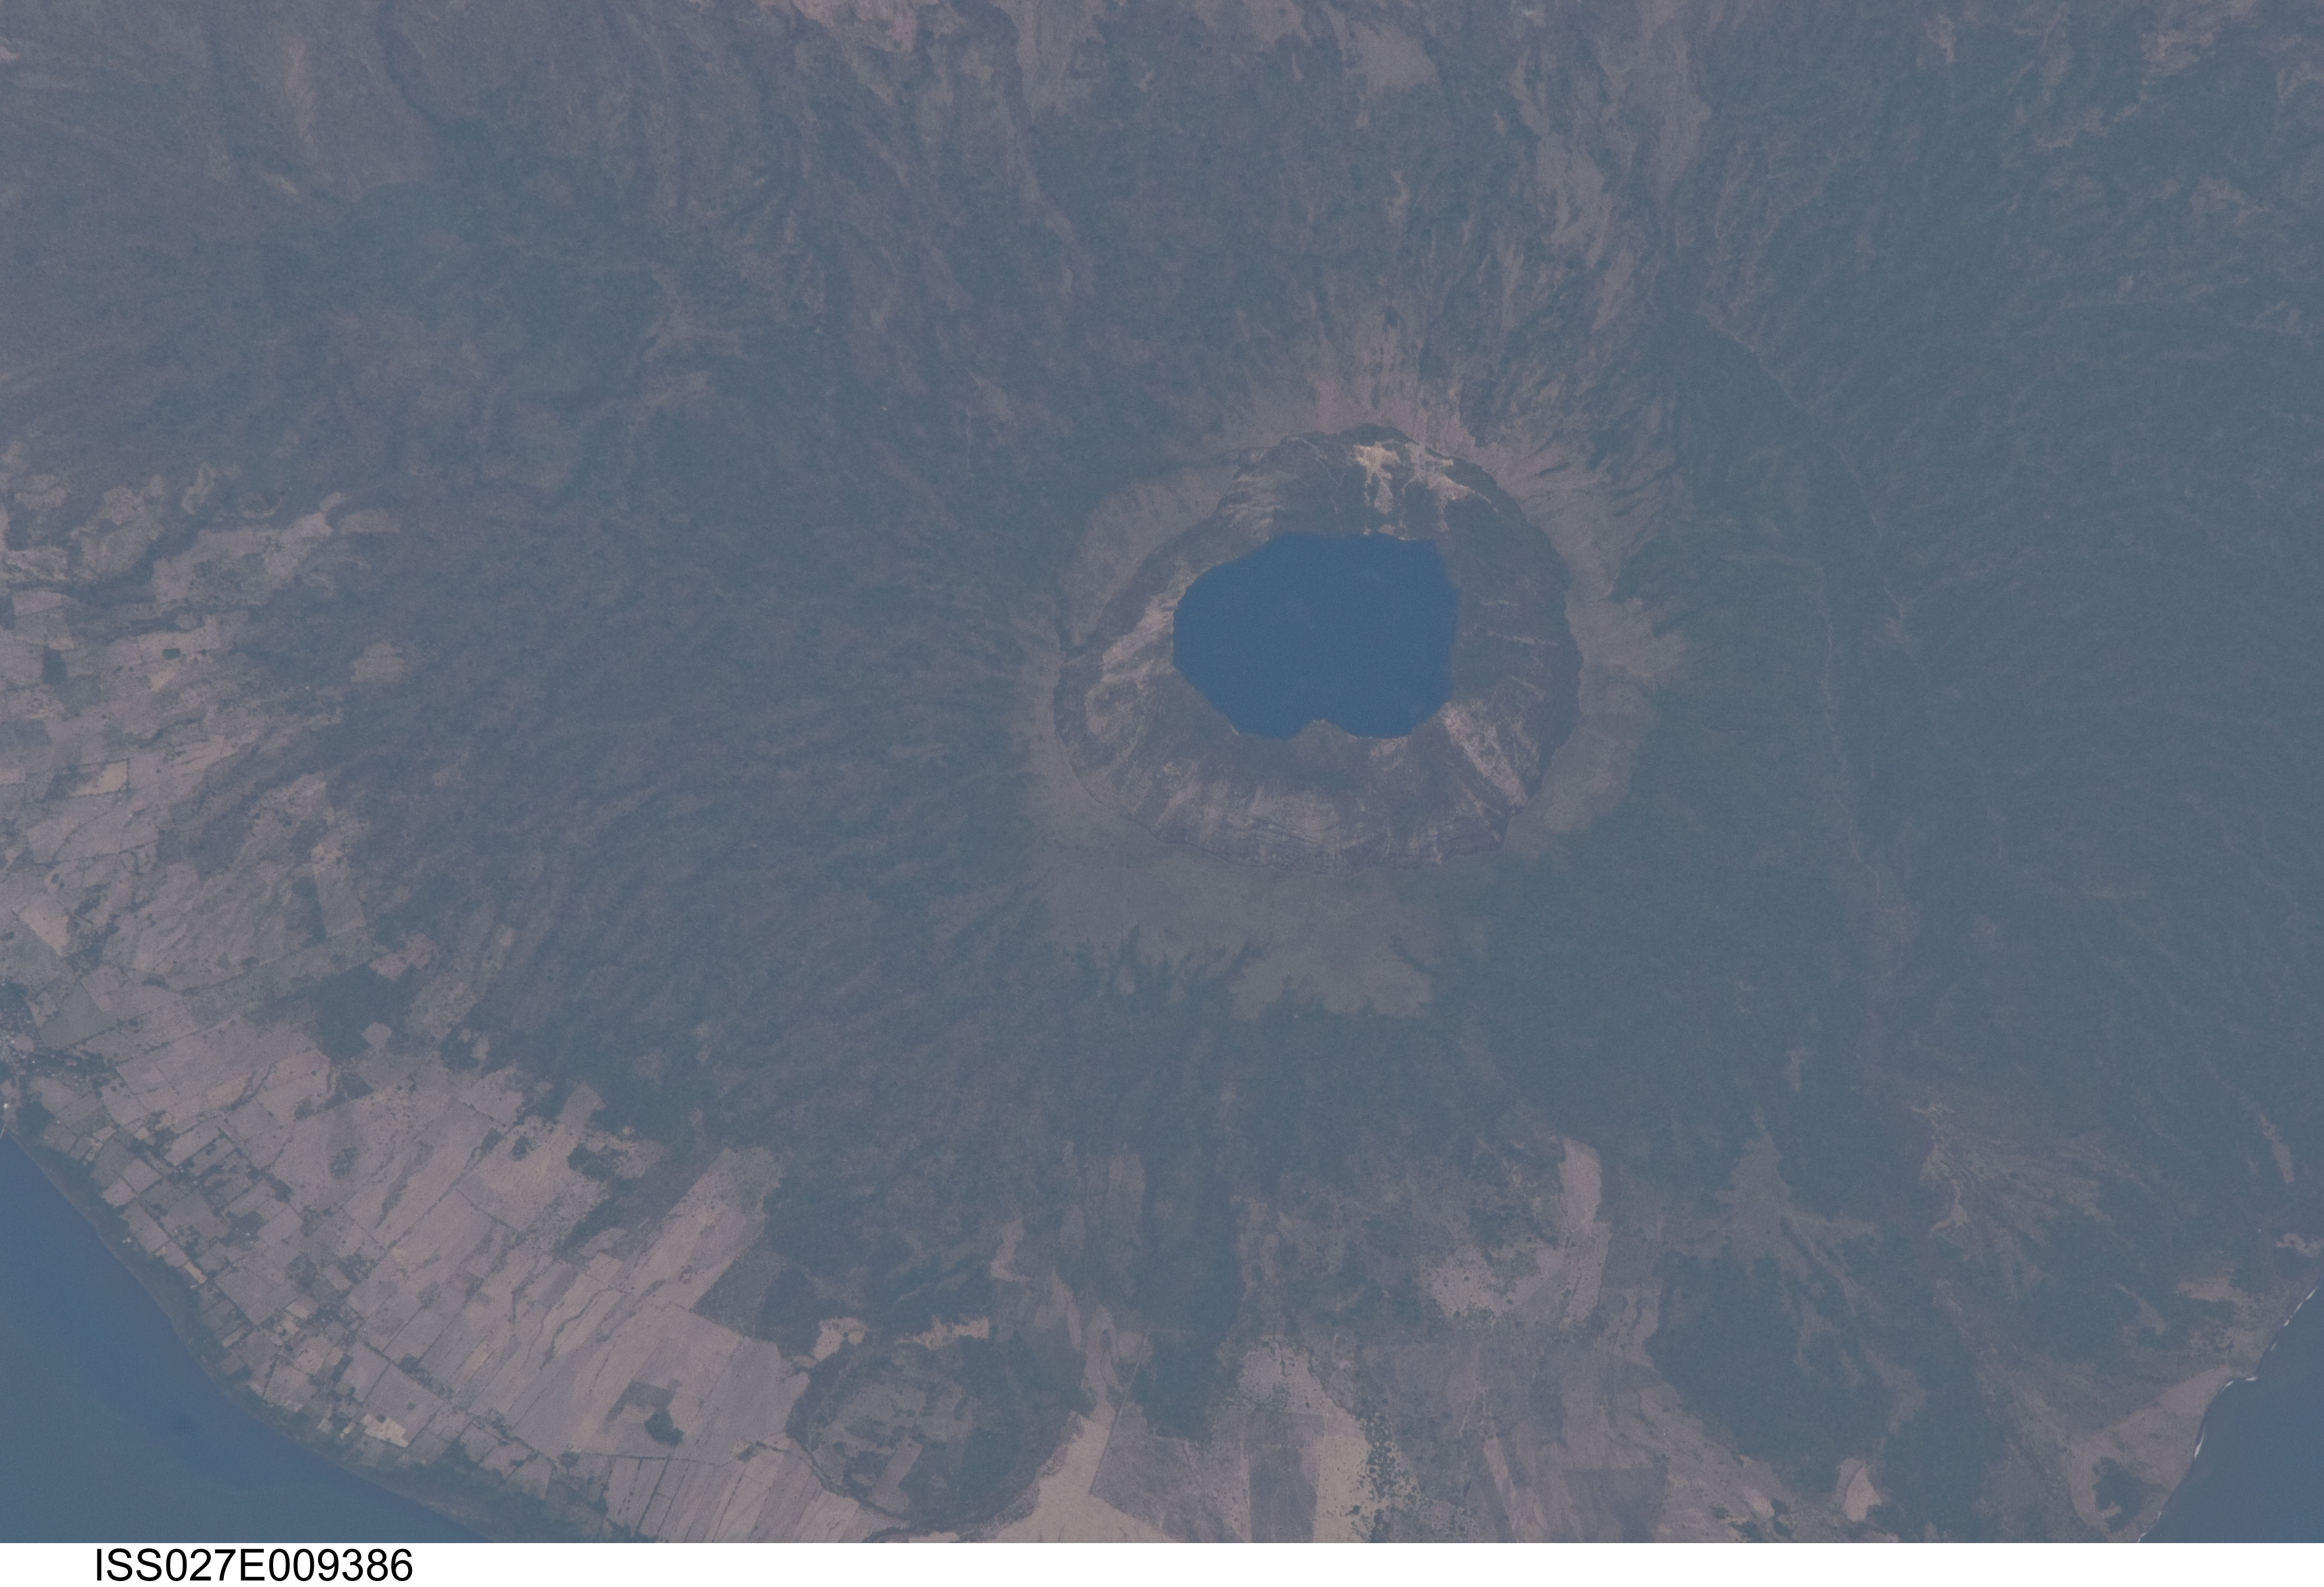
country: NICARAGUA
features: CONSIGUINA VOLCANO, FOREST, LAKE, AGR., G. OF FONSECA
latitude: 13.0
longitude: -87.6
